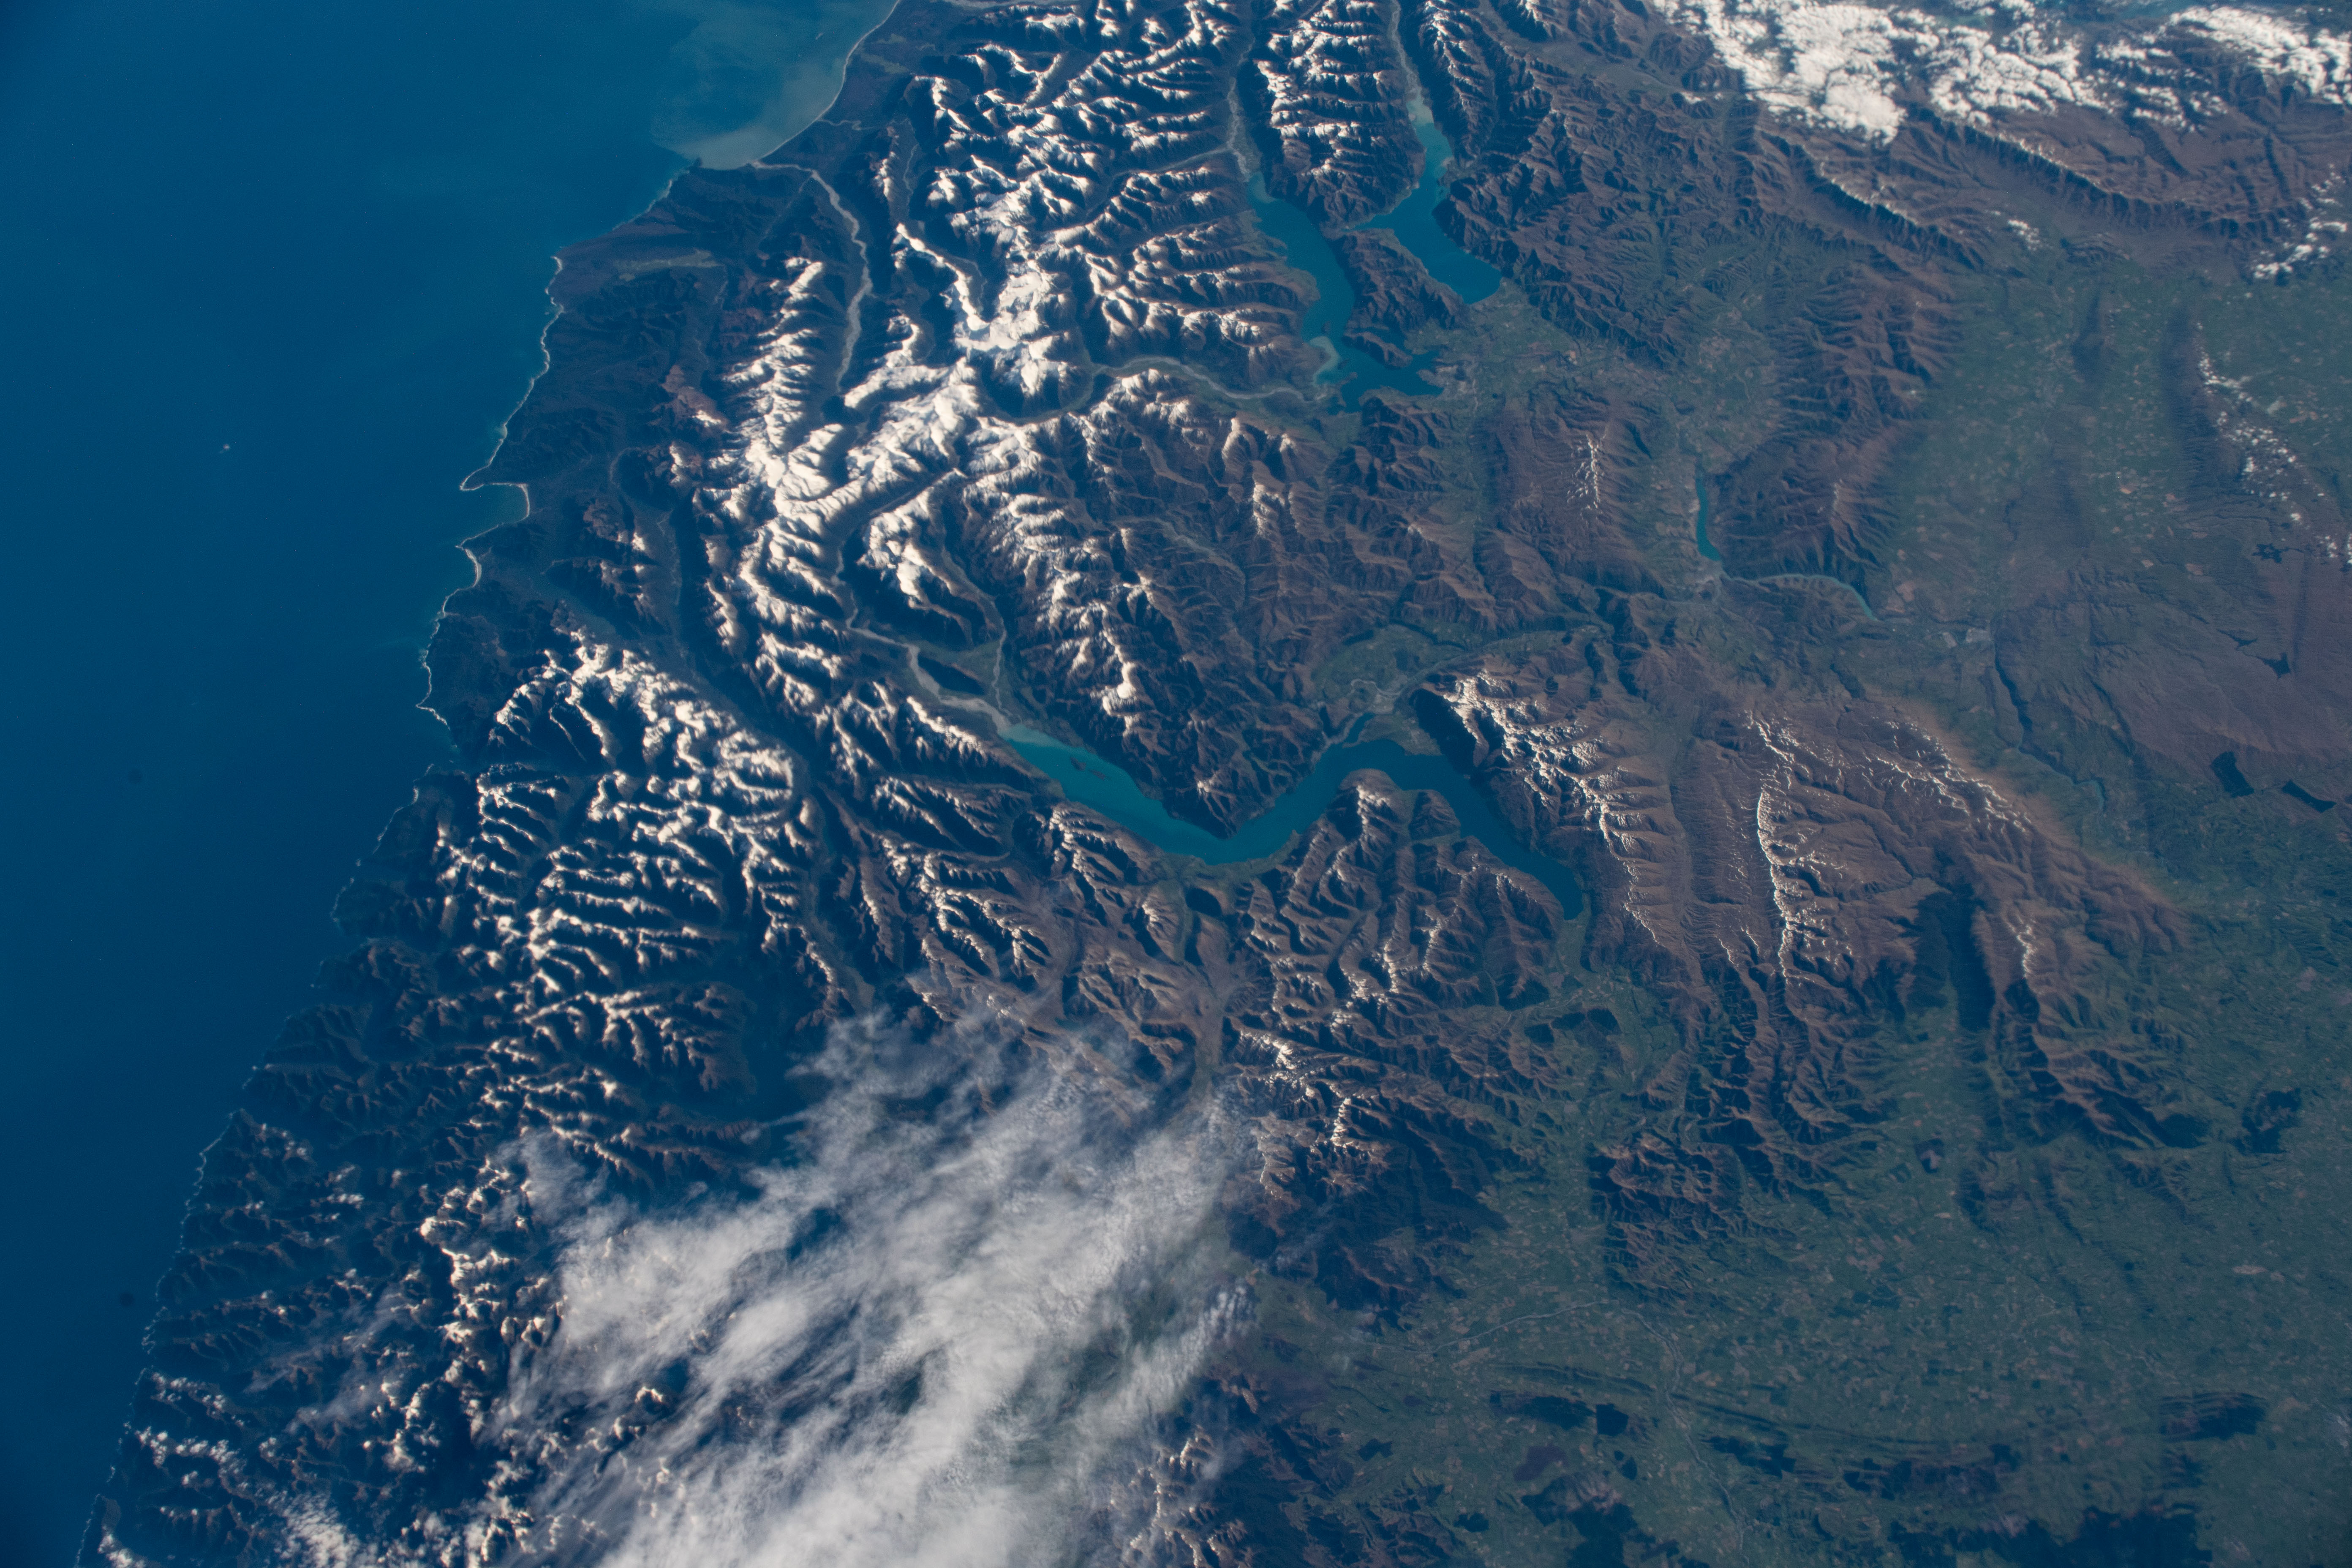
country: NEW ZEALAND-SI
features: LAKE WANAKA, LAKE HAWEA, SOUTHERN ALPS MOUNTAINS, LAKE WAKATIPU
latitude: -45.1
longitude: 168.7
